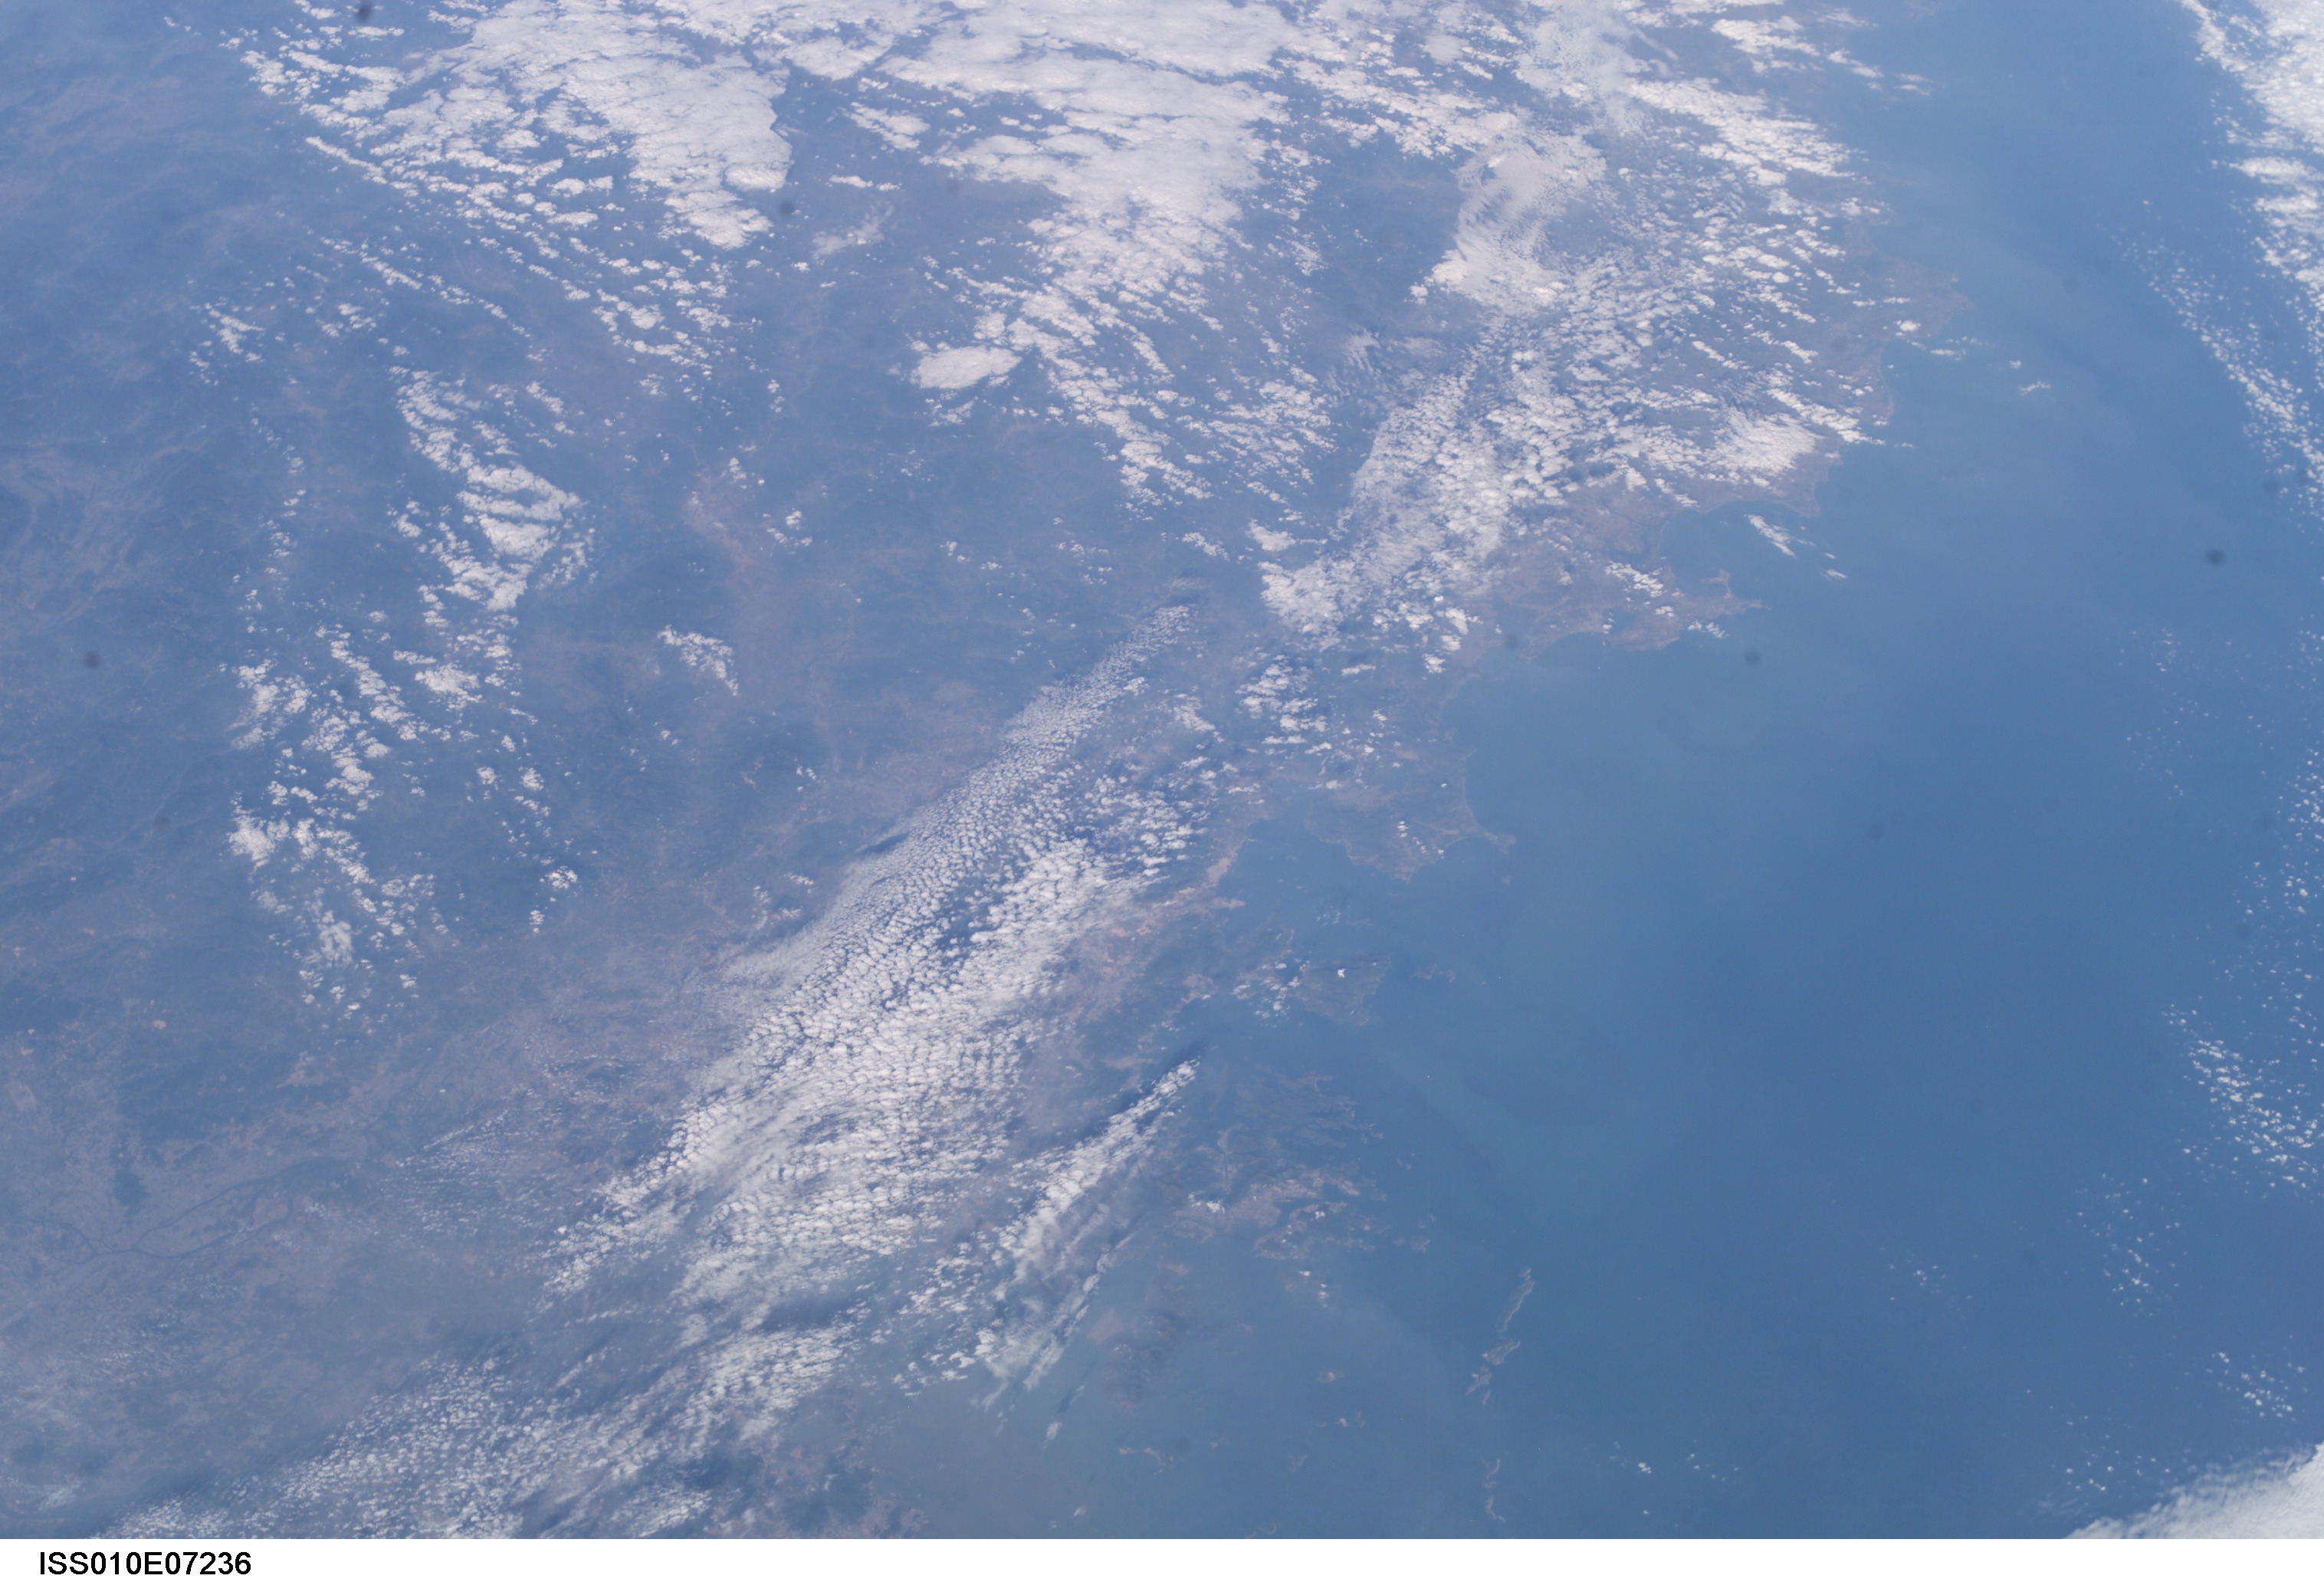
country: CHINA
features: HONG KONG, HONGHAI B., HAZE
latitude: 23.0
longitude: 114.5
